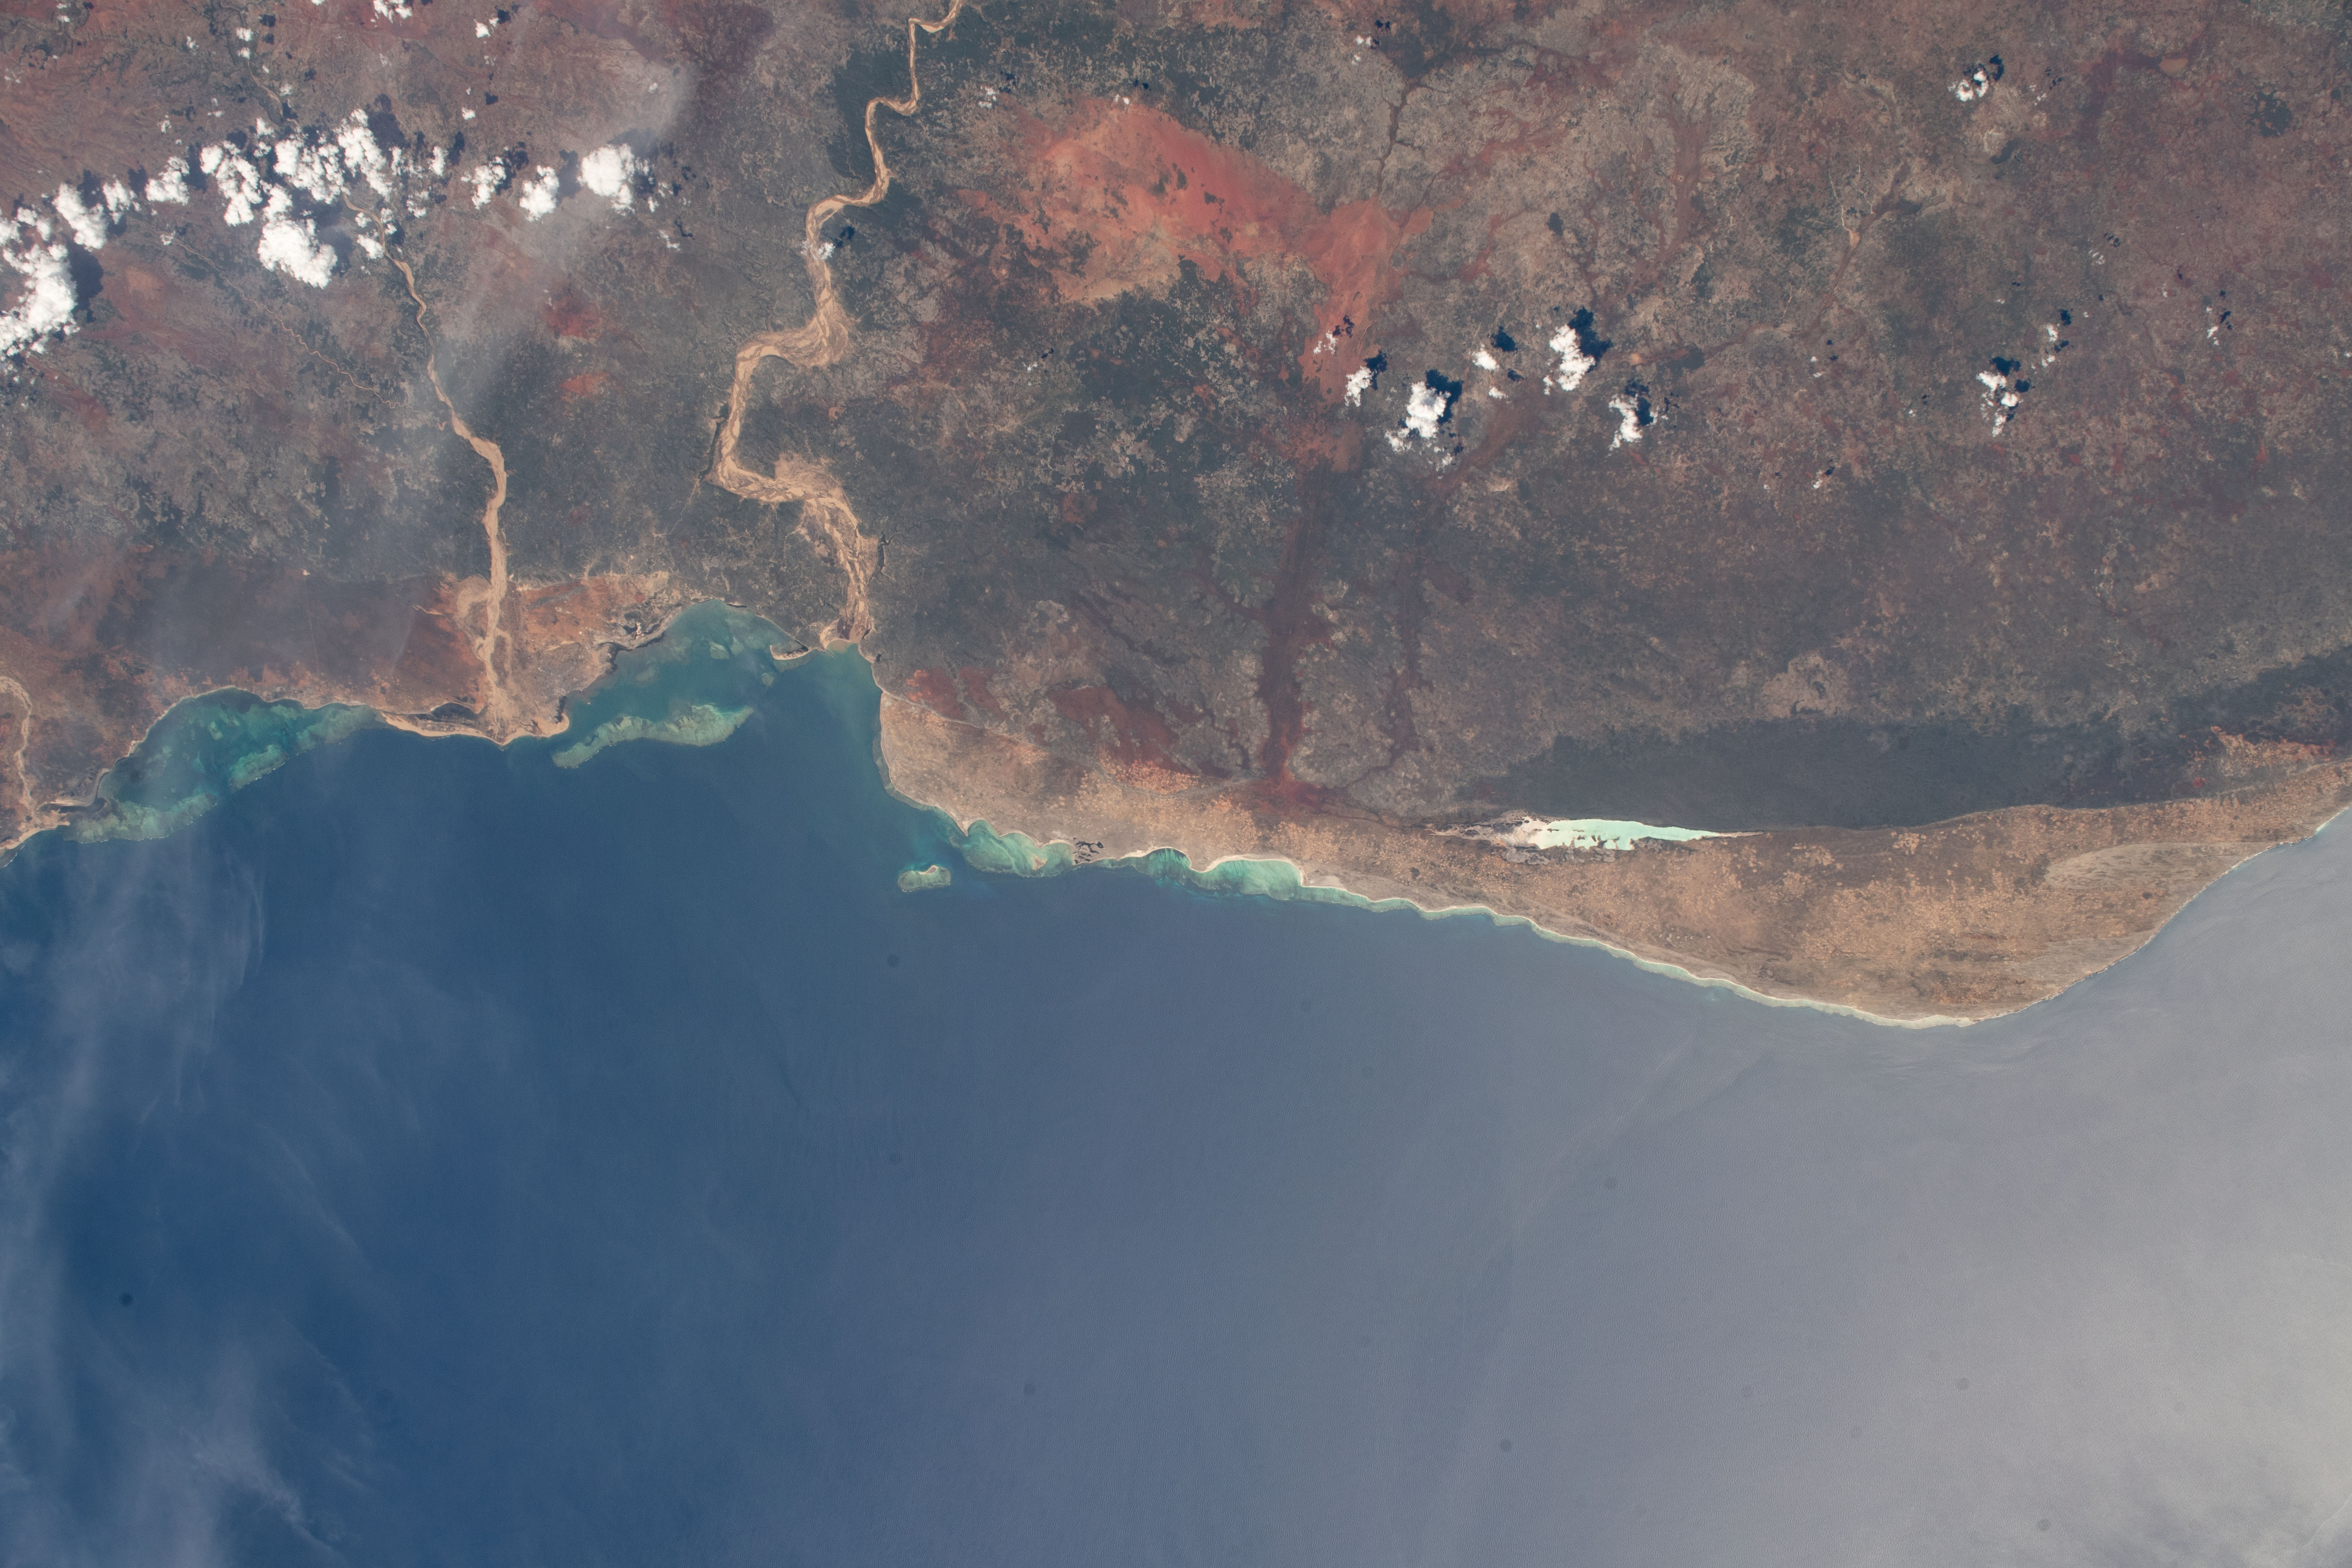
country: MADAGASCAR
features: TSIMANAMPETSOTSA NATURE RESERVE, TOLIARA, LFIHERENANA RIVER, ONILAHY RIVER
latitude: -23.9
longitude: 43.7
